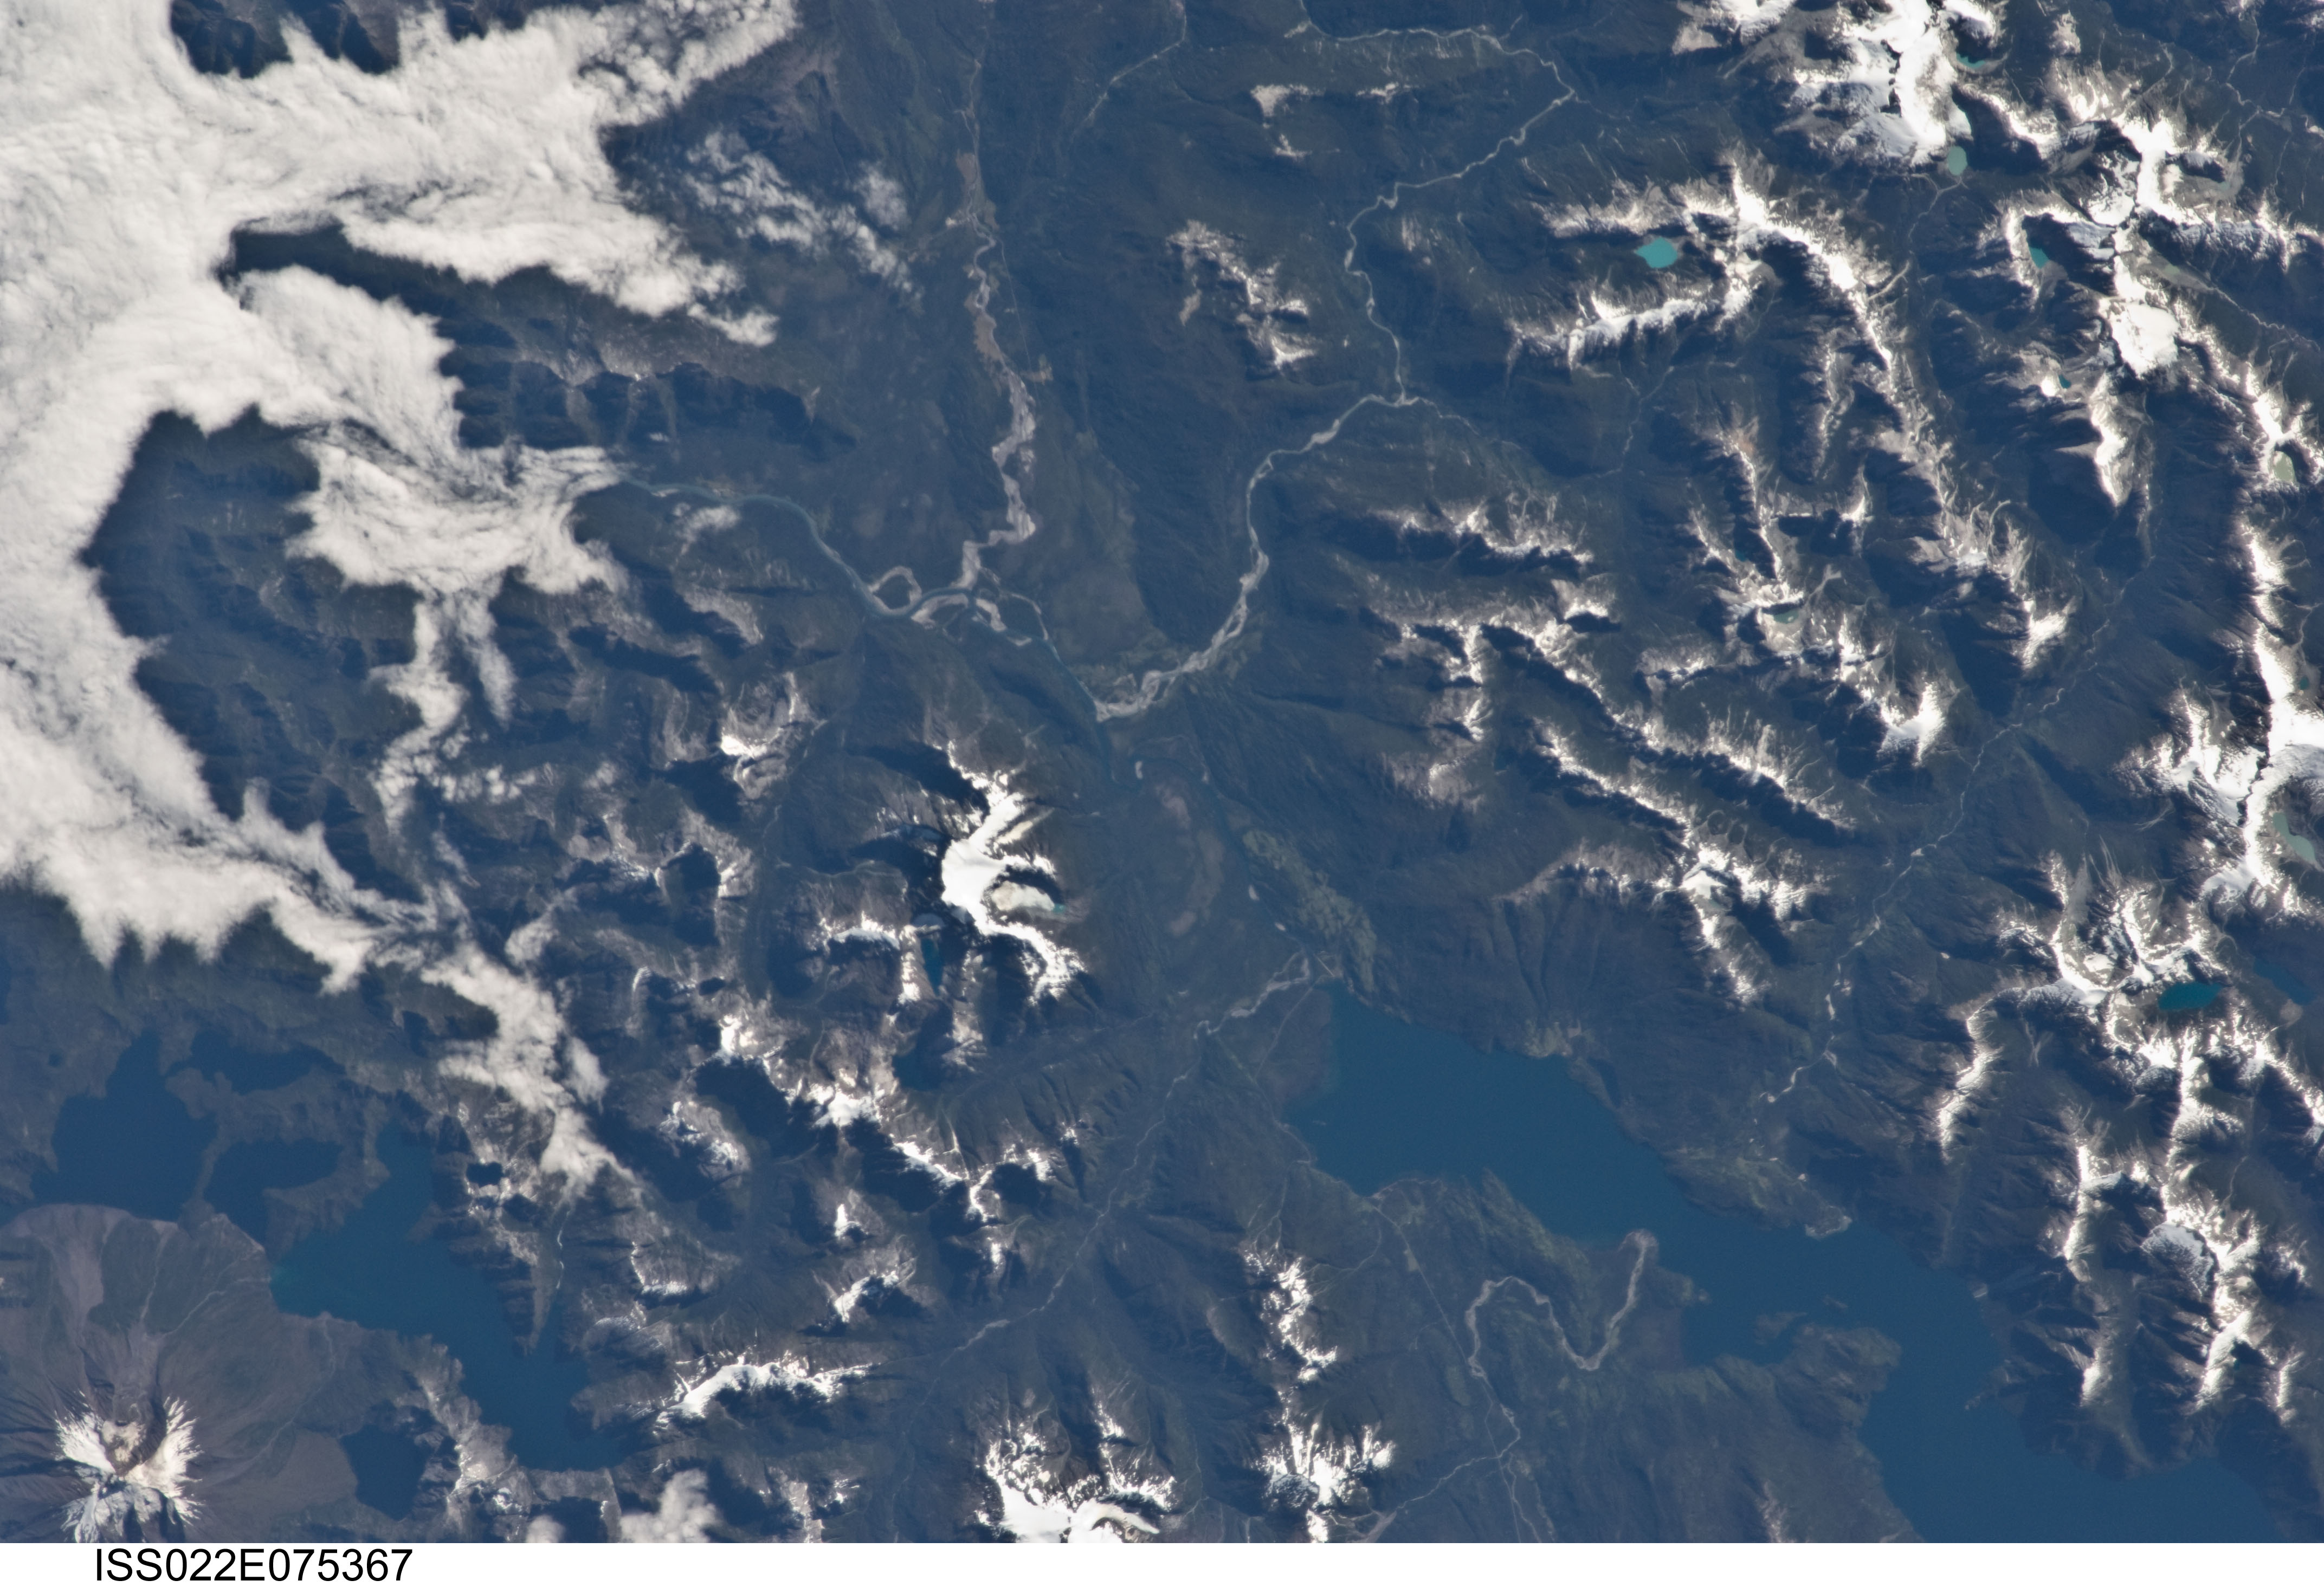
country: CHILE
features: CONDON PRIMERO, LAKE YELCHO, CORCOVADO VOLCANO, SNOW, FOREST, RIVERS
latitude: -43.1
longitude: -72.5
